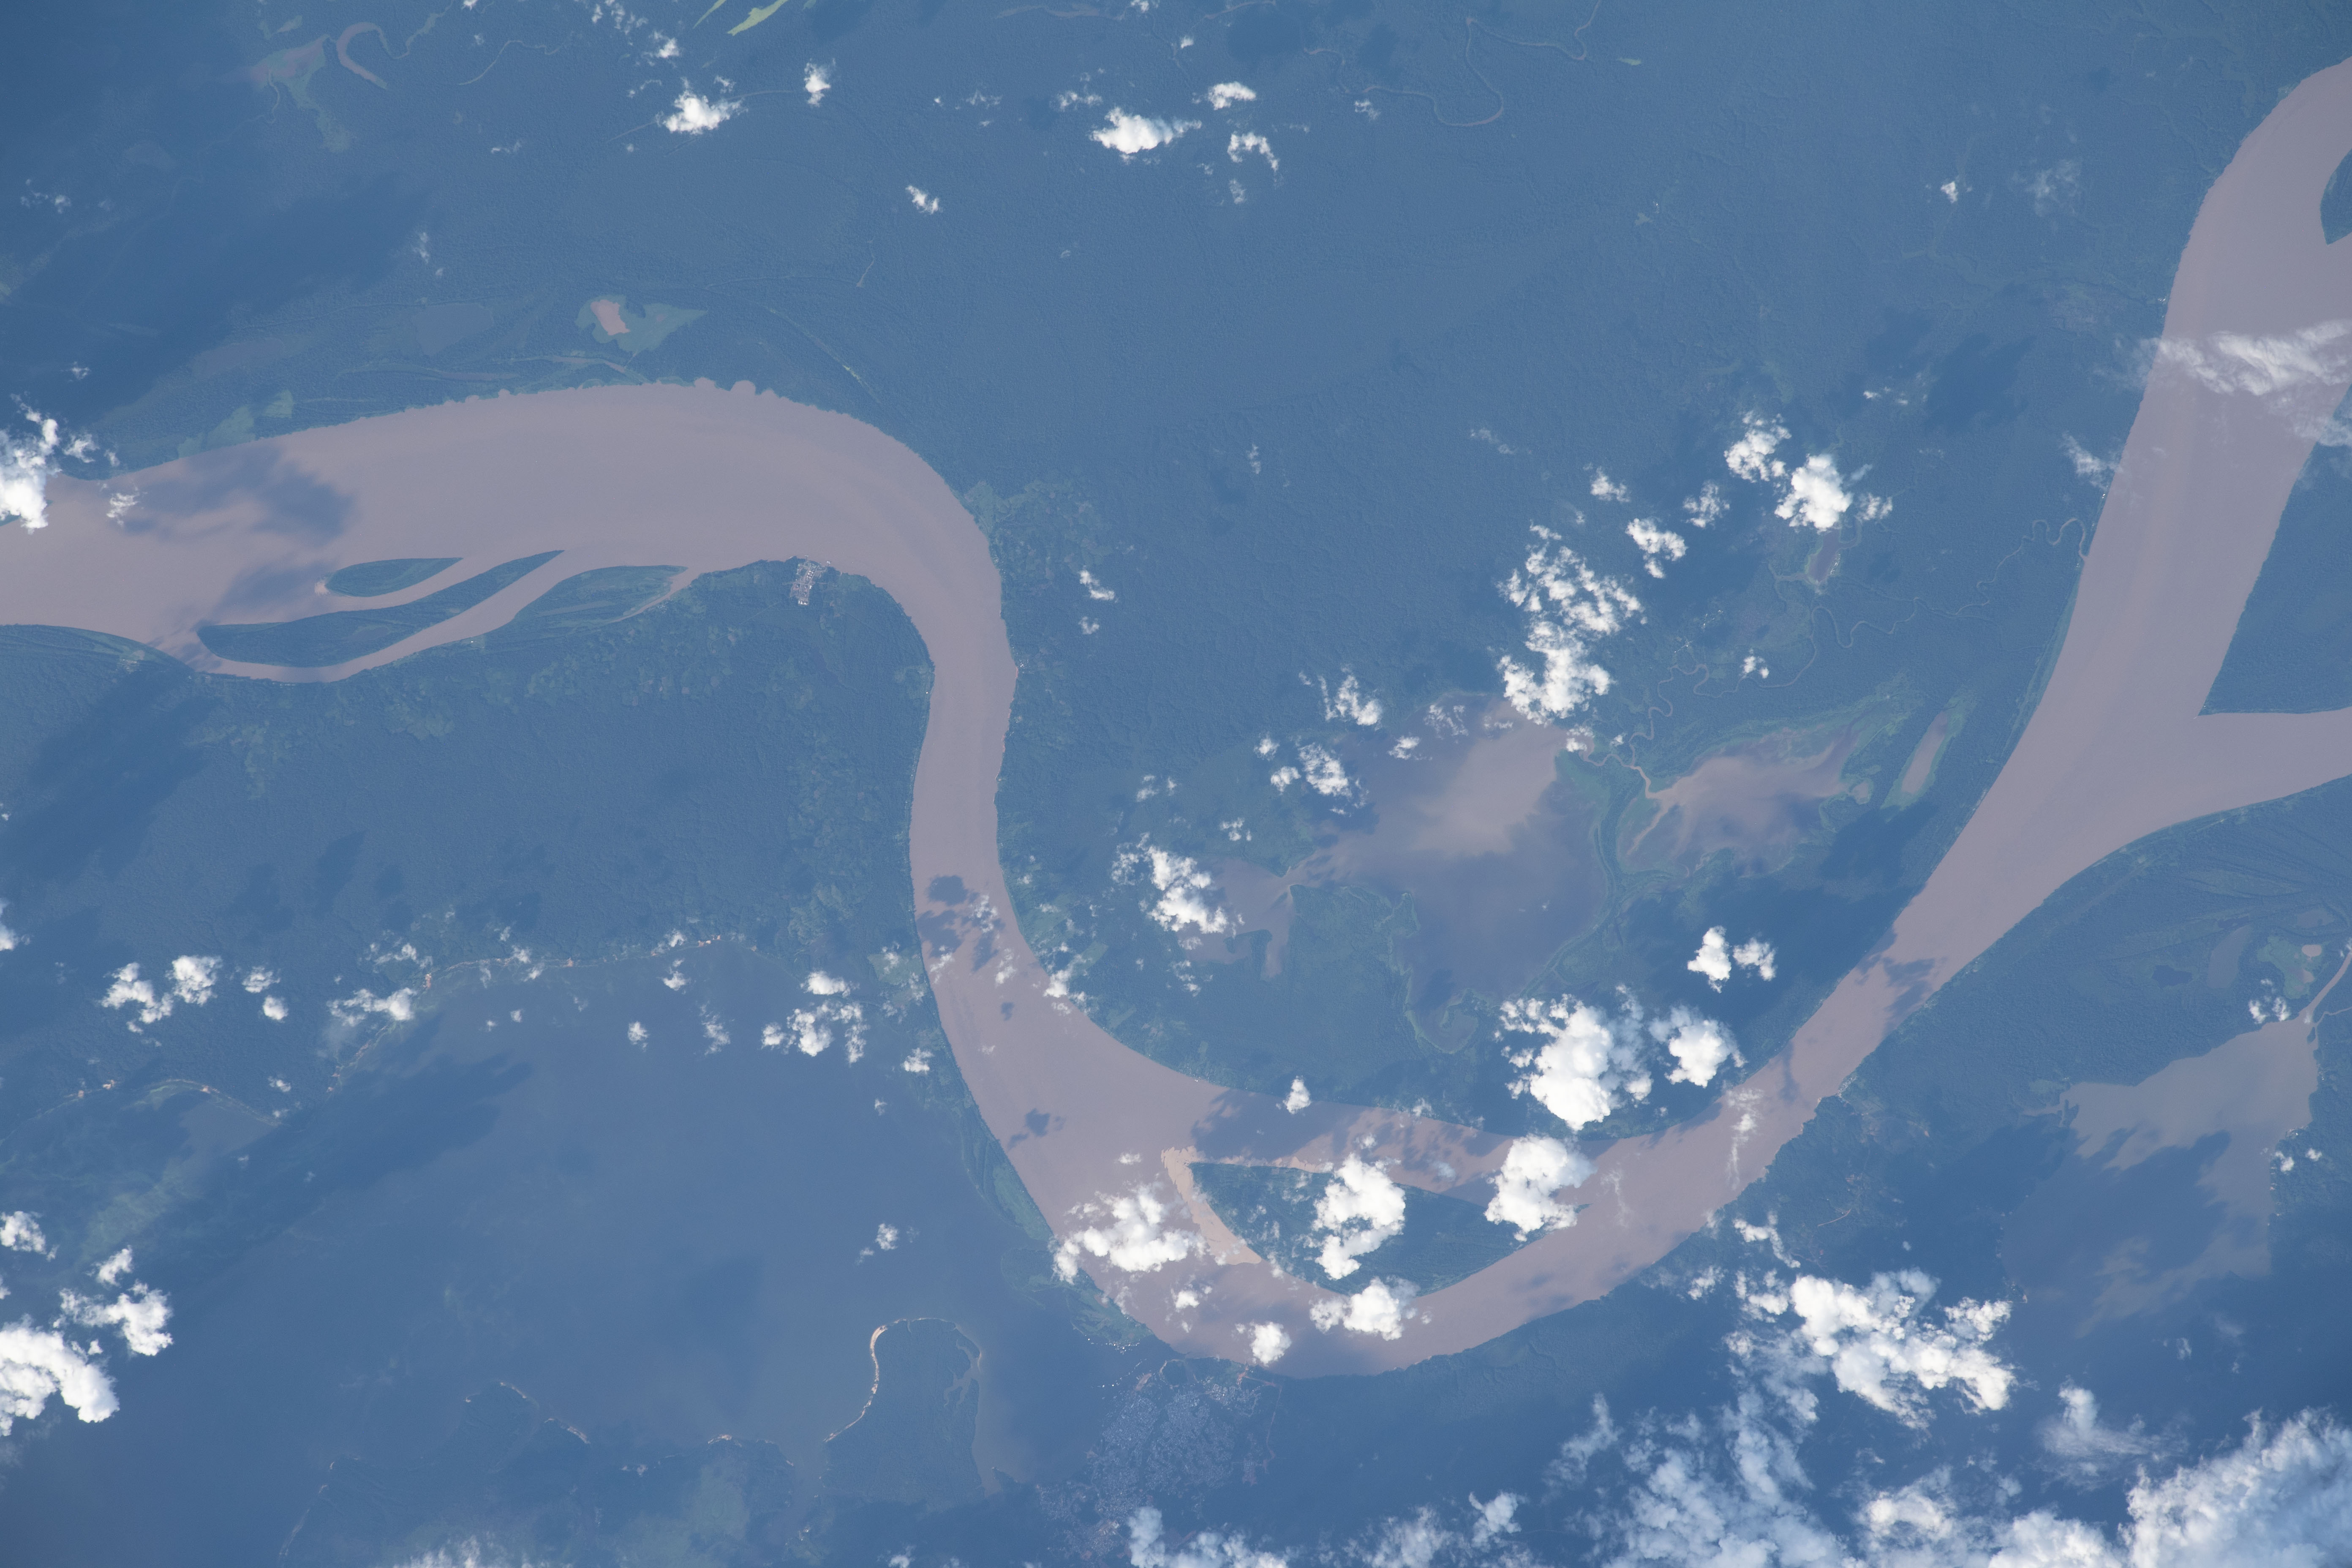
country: BRAZIL
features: AMAZON RIVER, LAGO DA MUNGUBA, LAGO JUCARA
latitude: -4.0
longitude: -63.1
